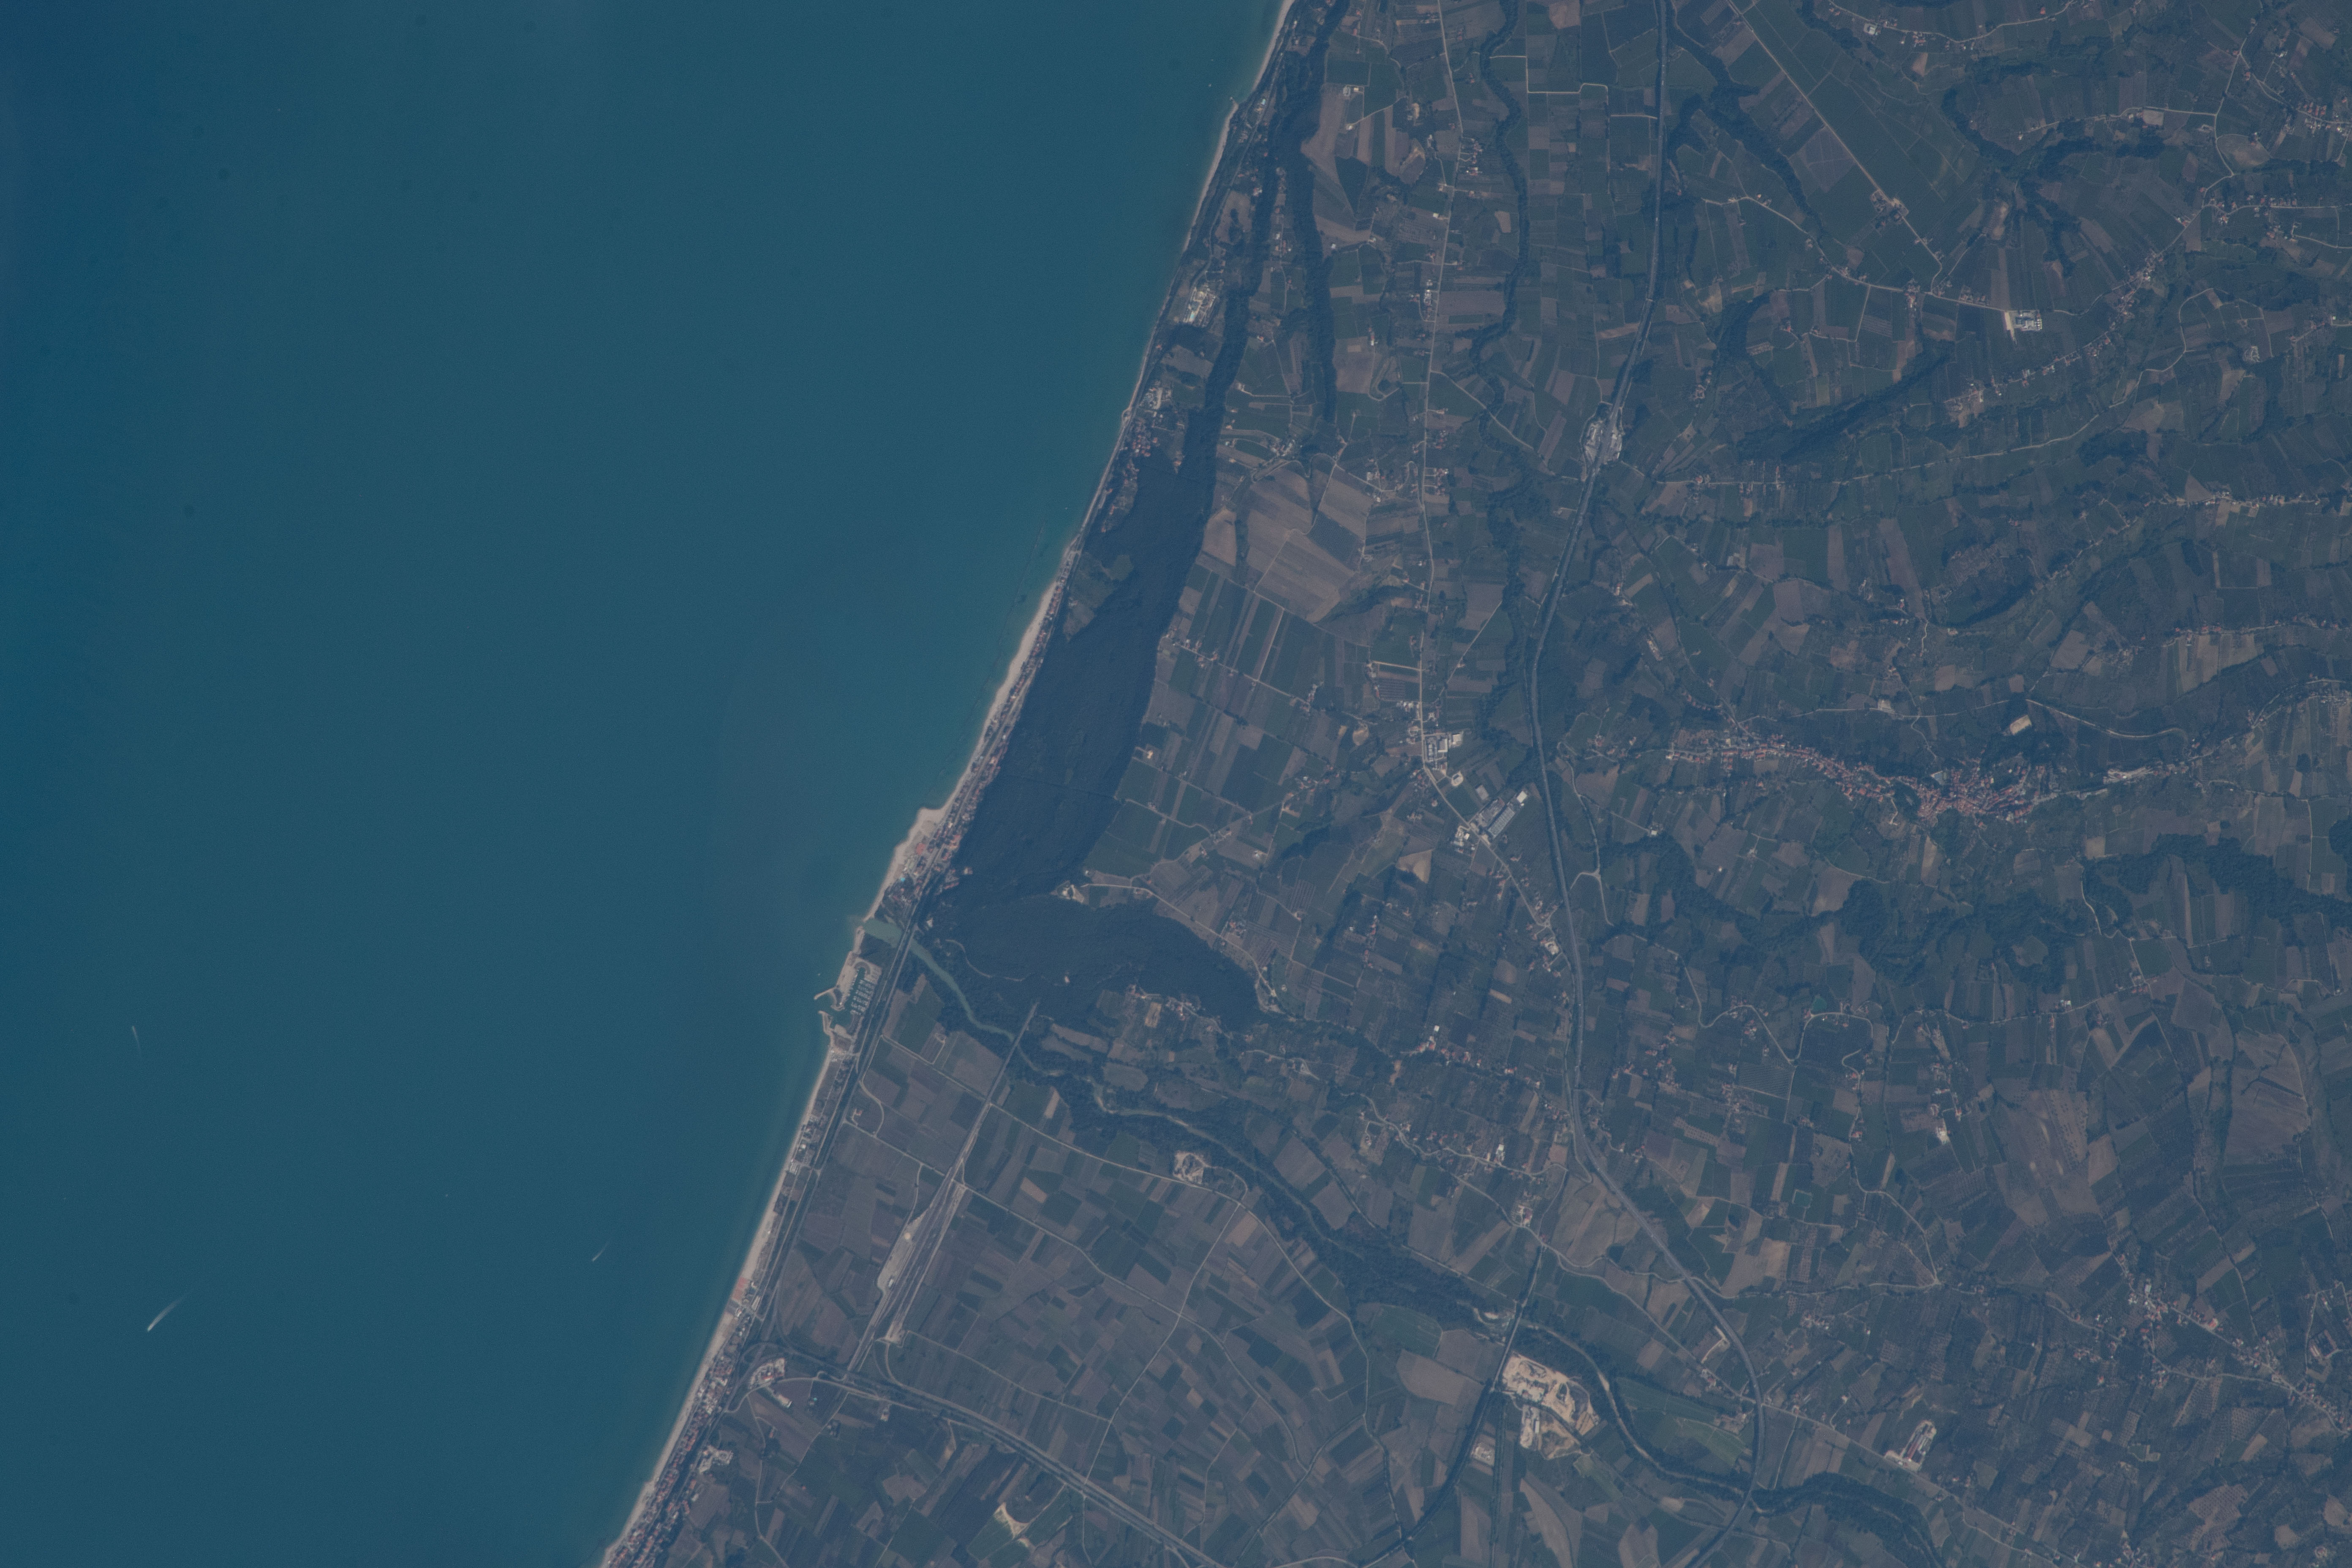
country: ITALY
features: ADRIATIC SEA, KRALJEVICA, OTOCIC SVETI MARKO, OPCINA KRALJEVICA, RIJEKA INTERNATIONAL AIRPORT
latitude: 42.2
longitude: 14.5
